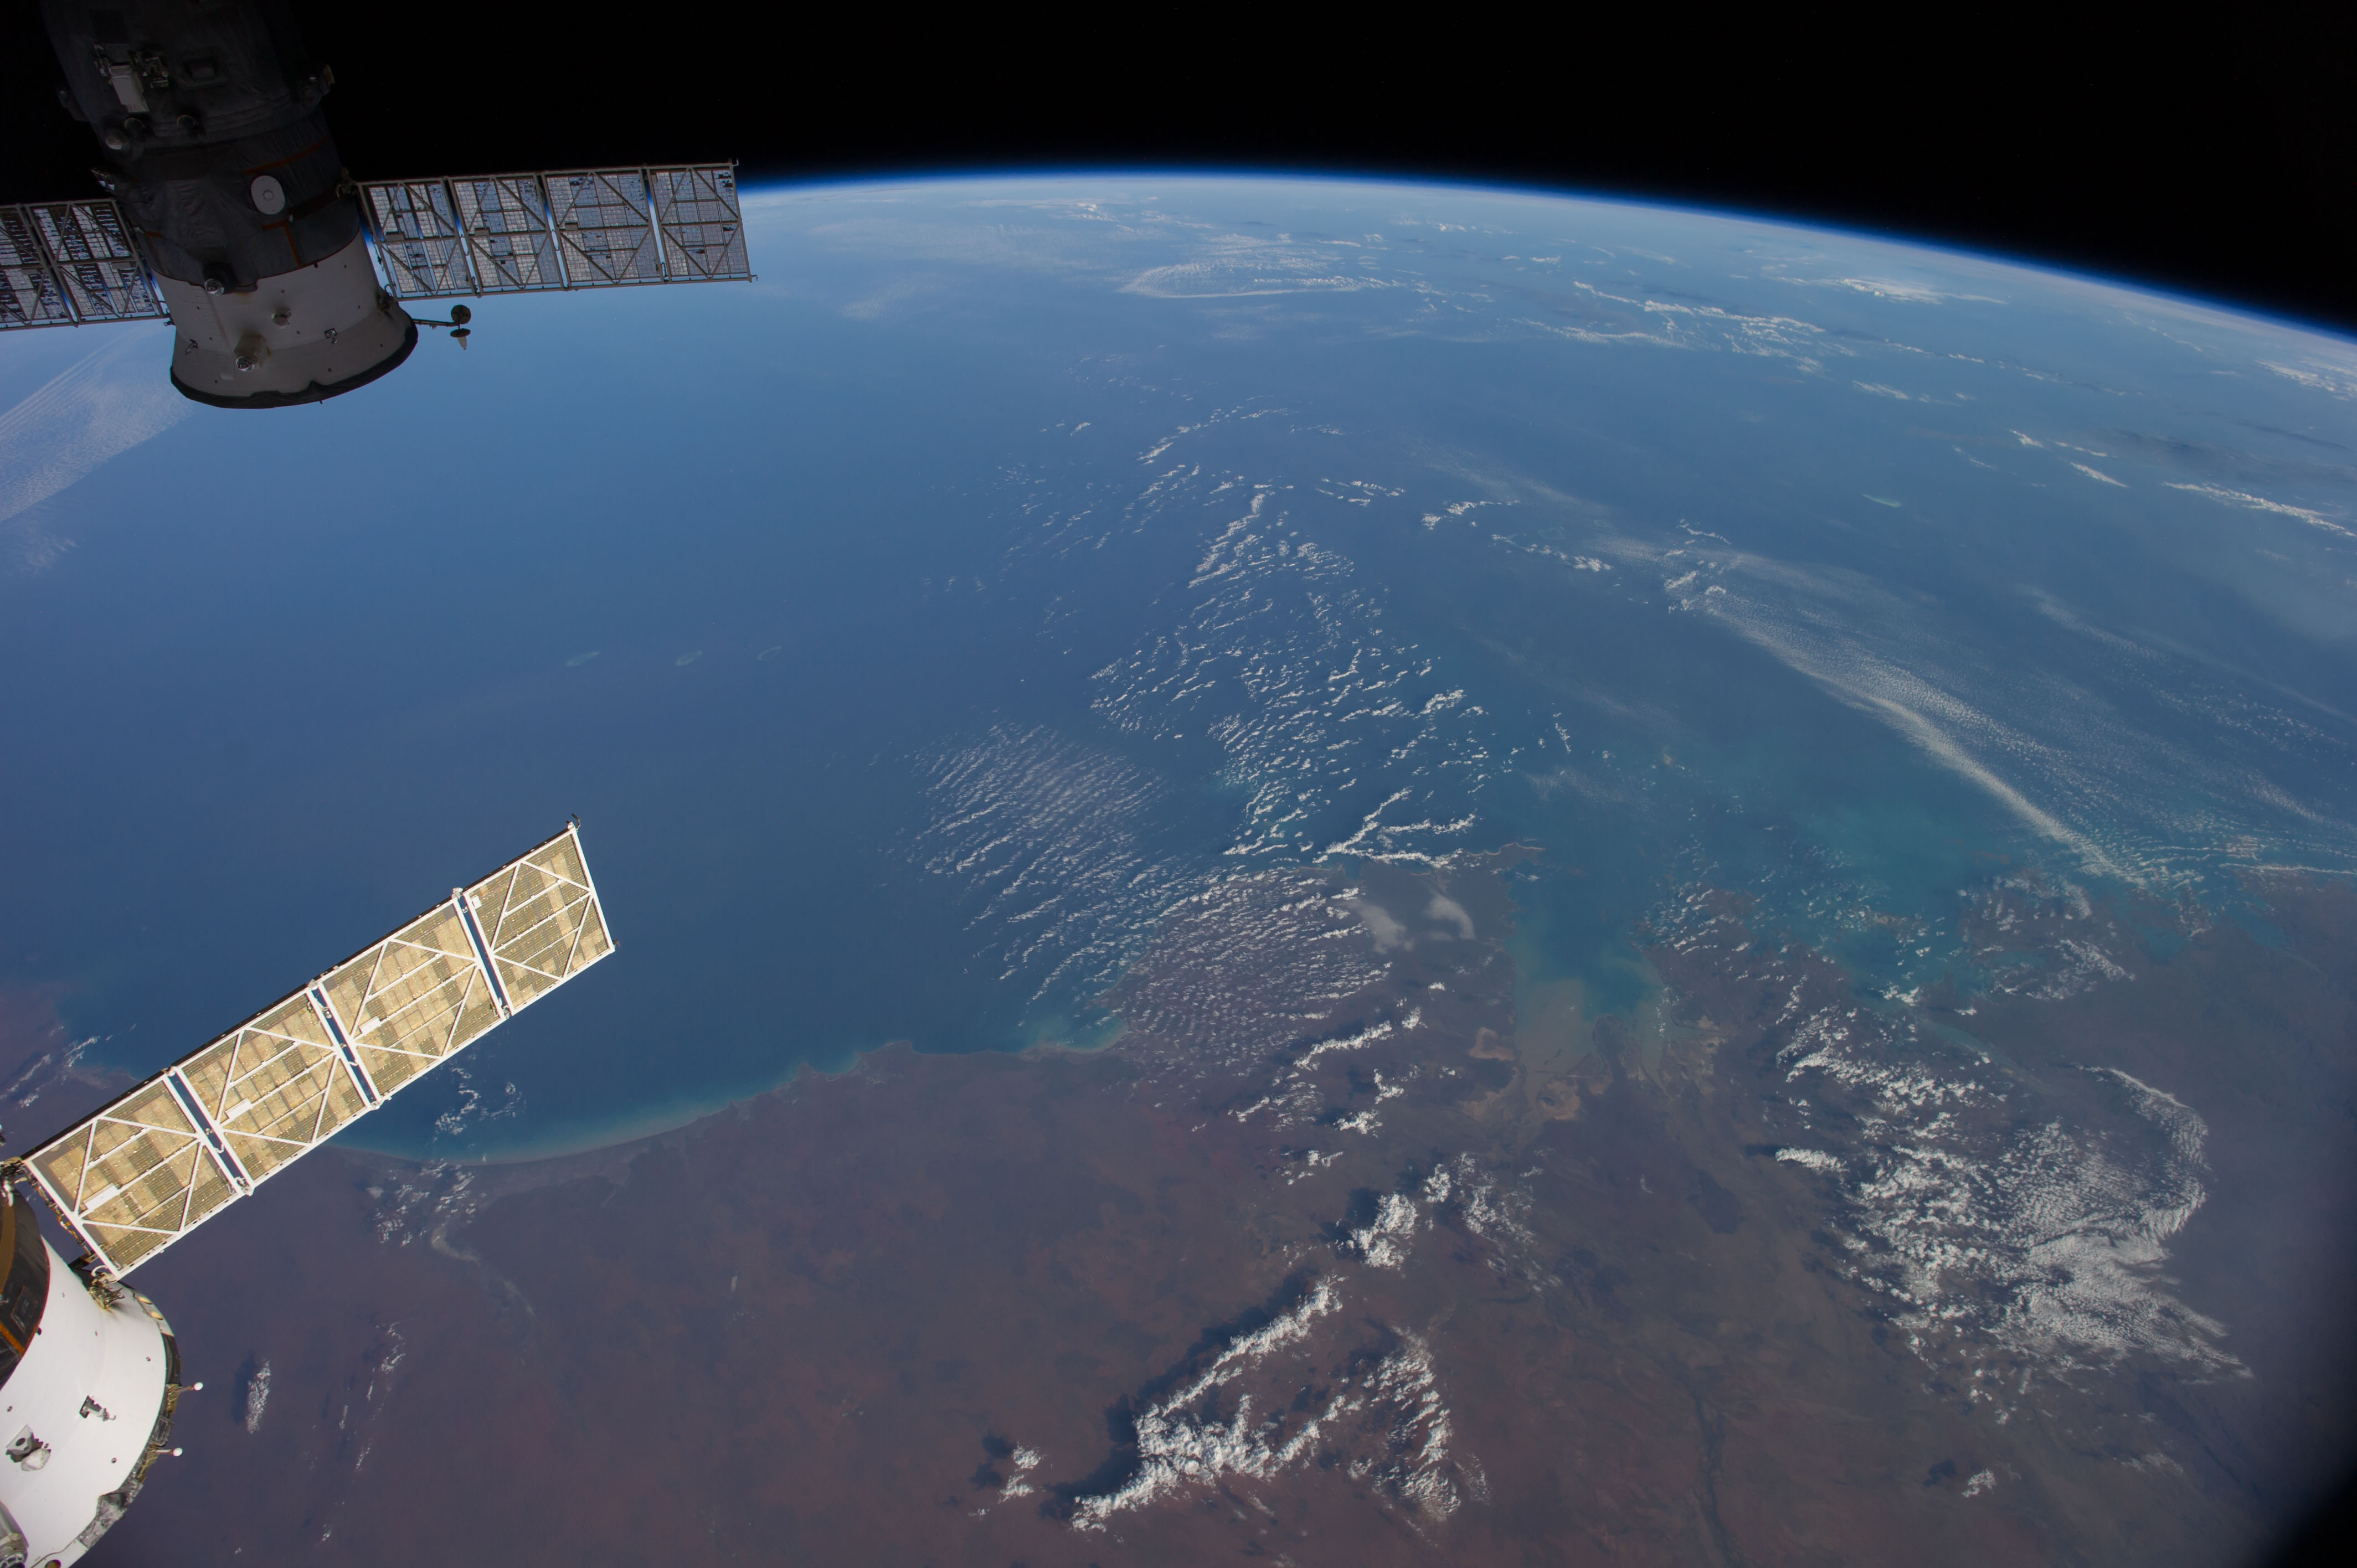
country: AUSTRALIA-WA
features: INDIAN O., KING SOUND, ATMOSPHERIC LIMB
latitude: -17.5
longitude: 122.0
